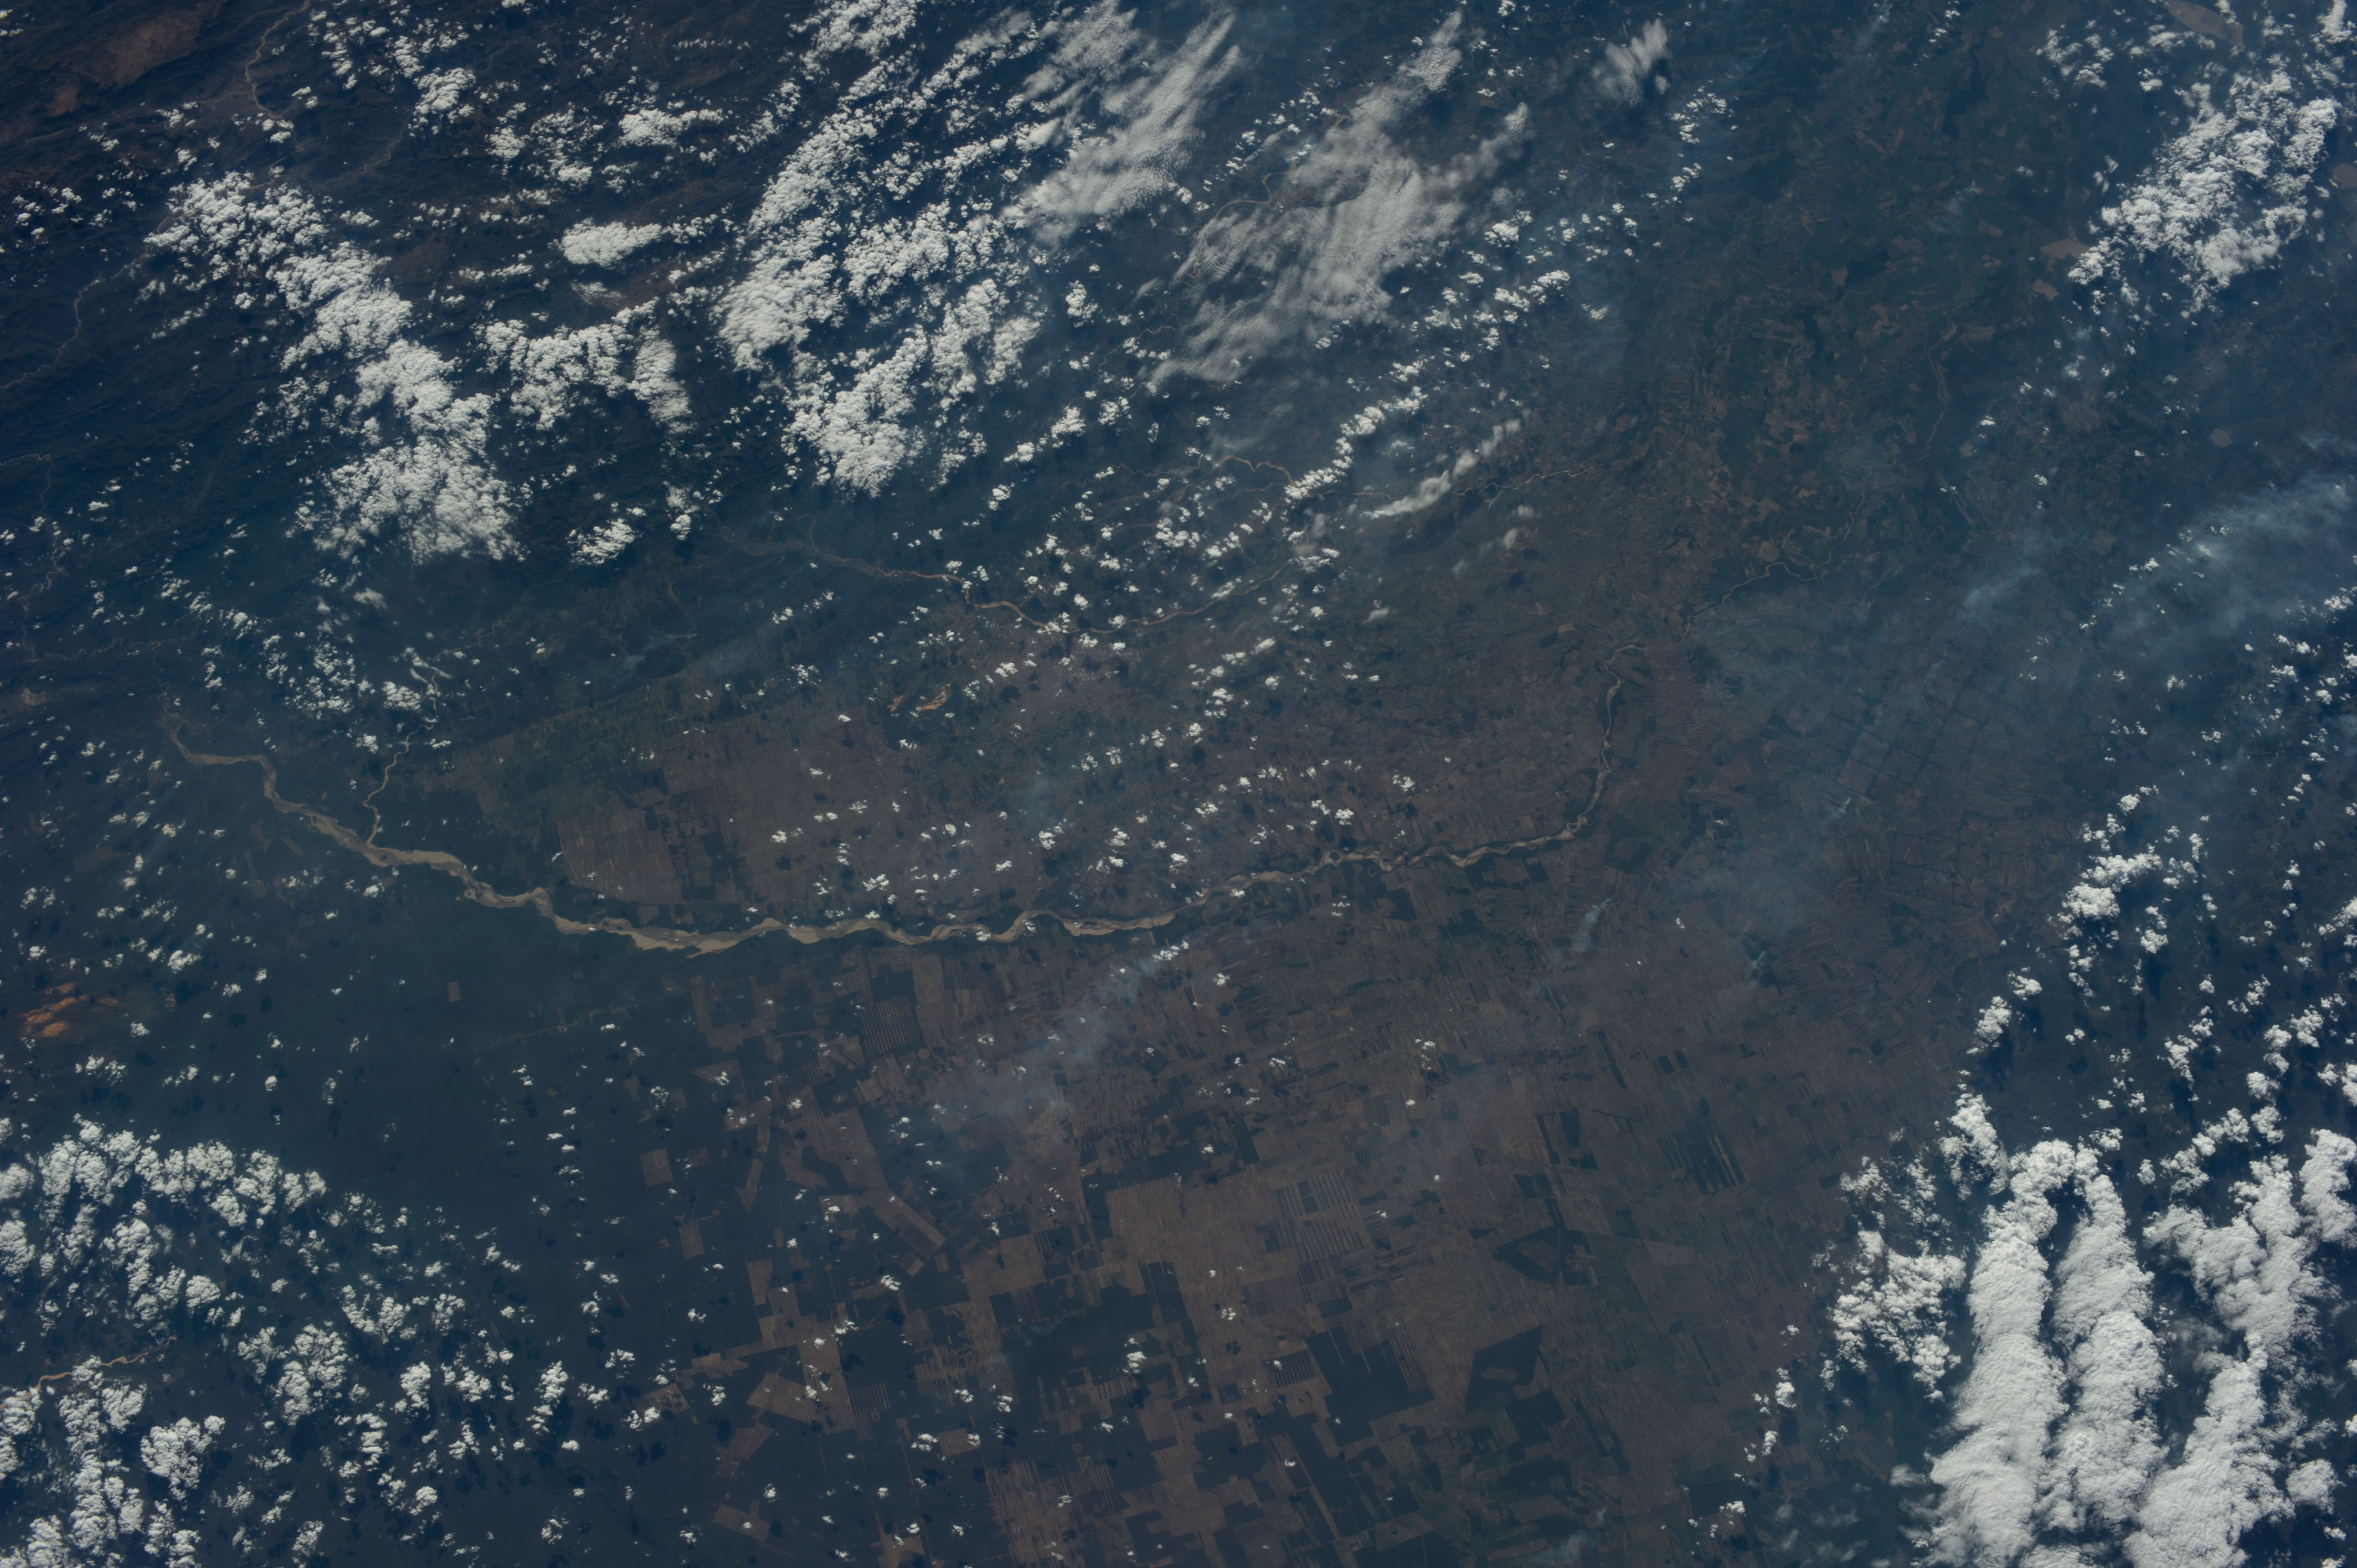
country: BOLIVIA
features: RIO GRANDE, AGR., ANDES MTS.
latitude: -17.5
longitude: -63.0
